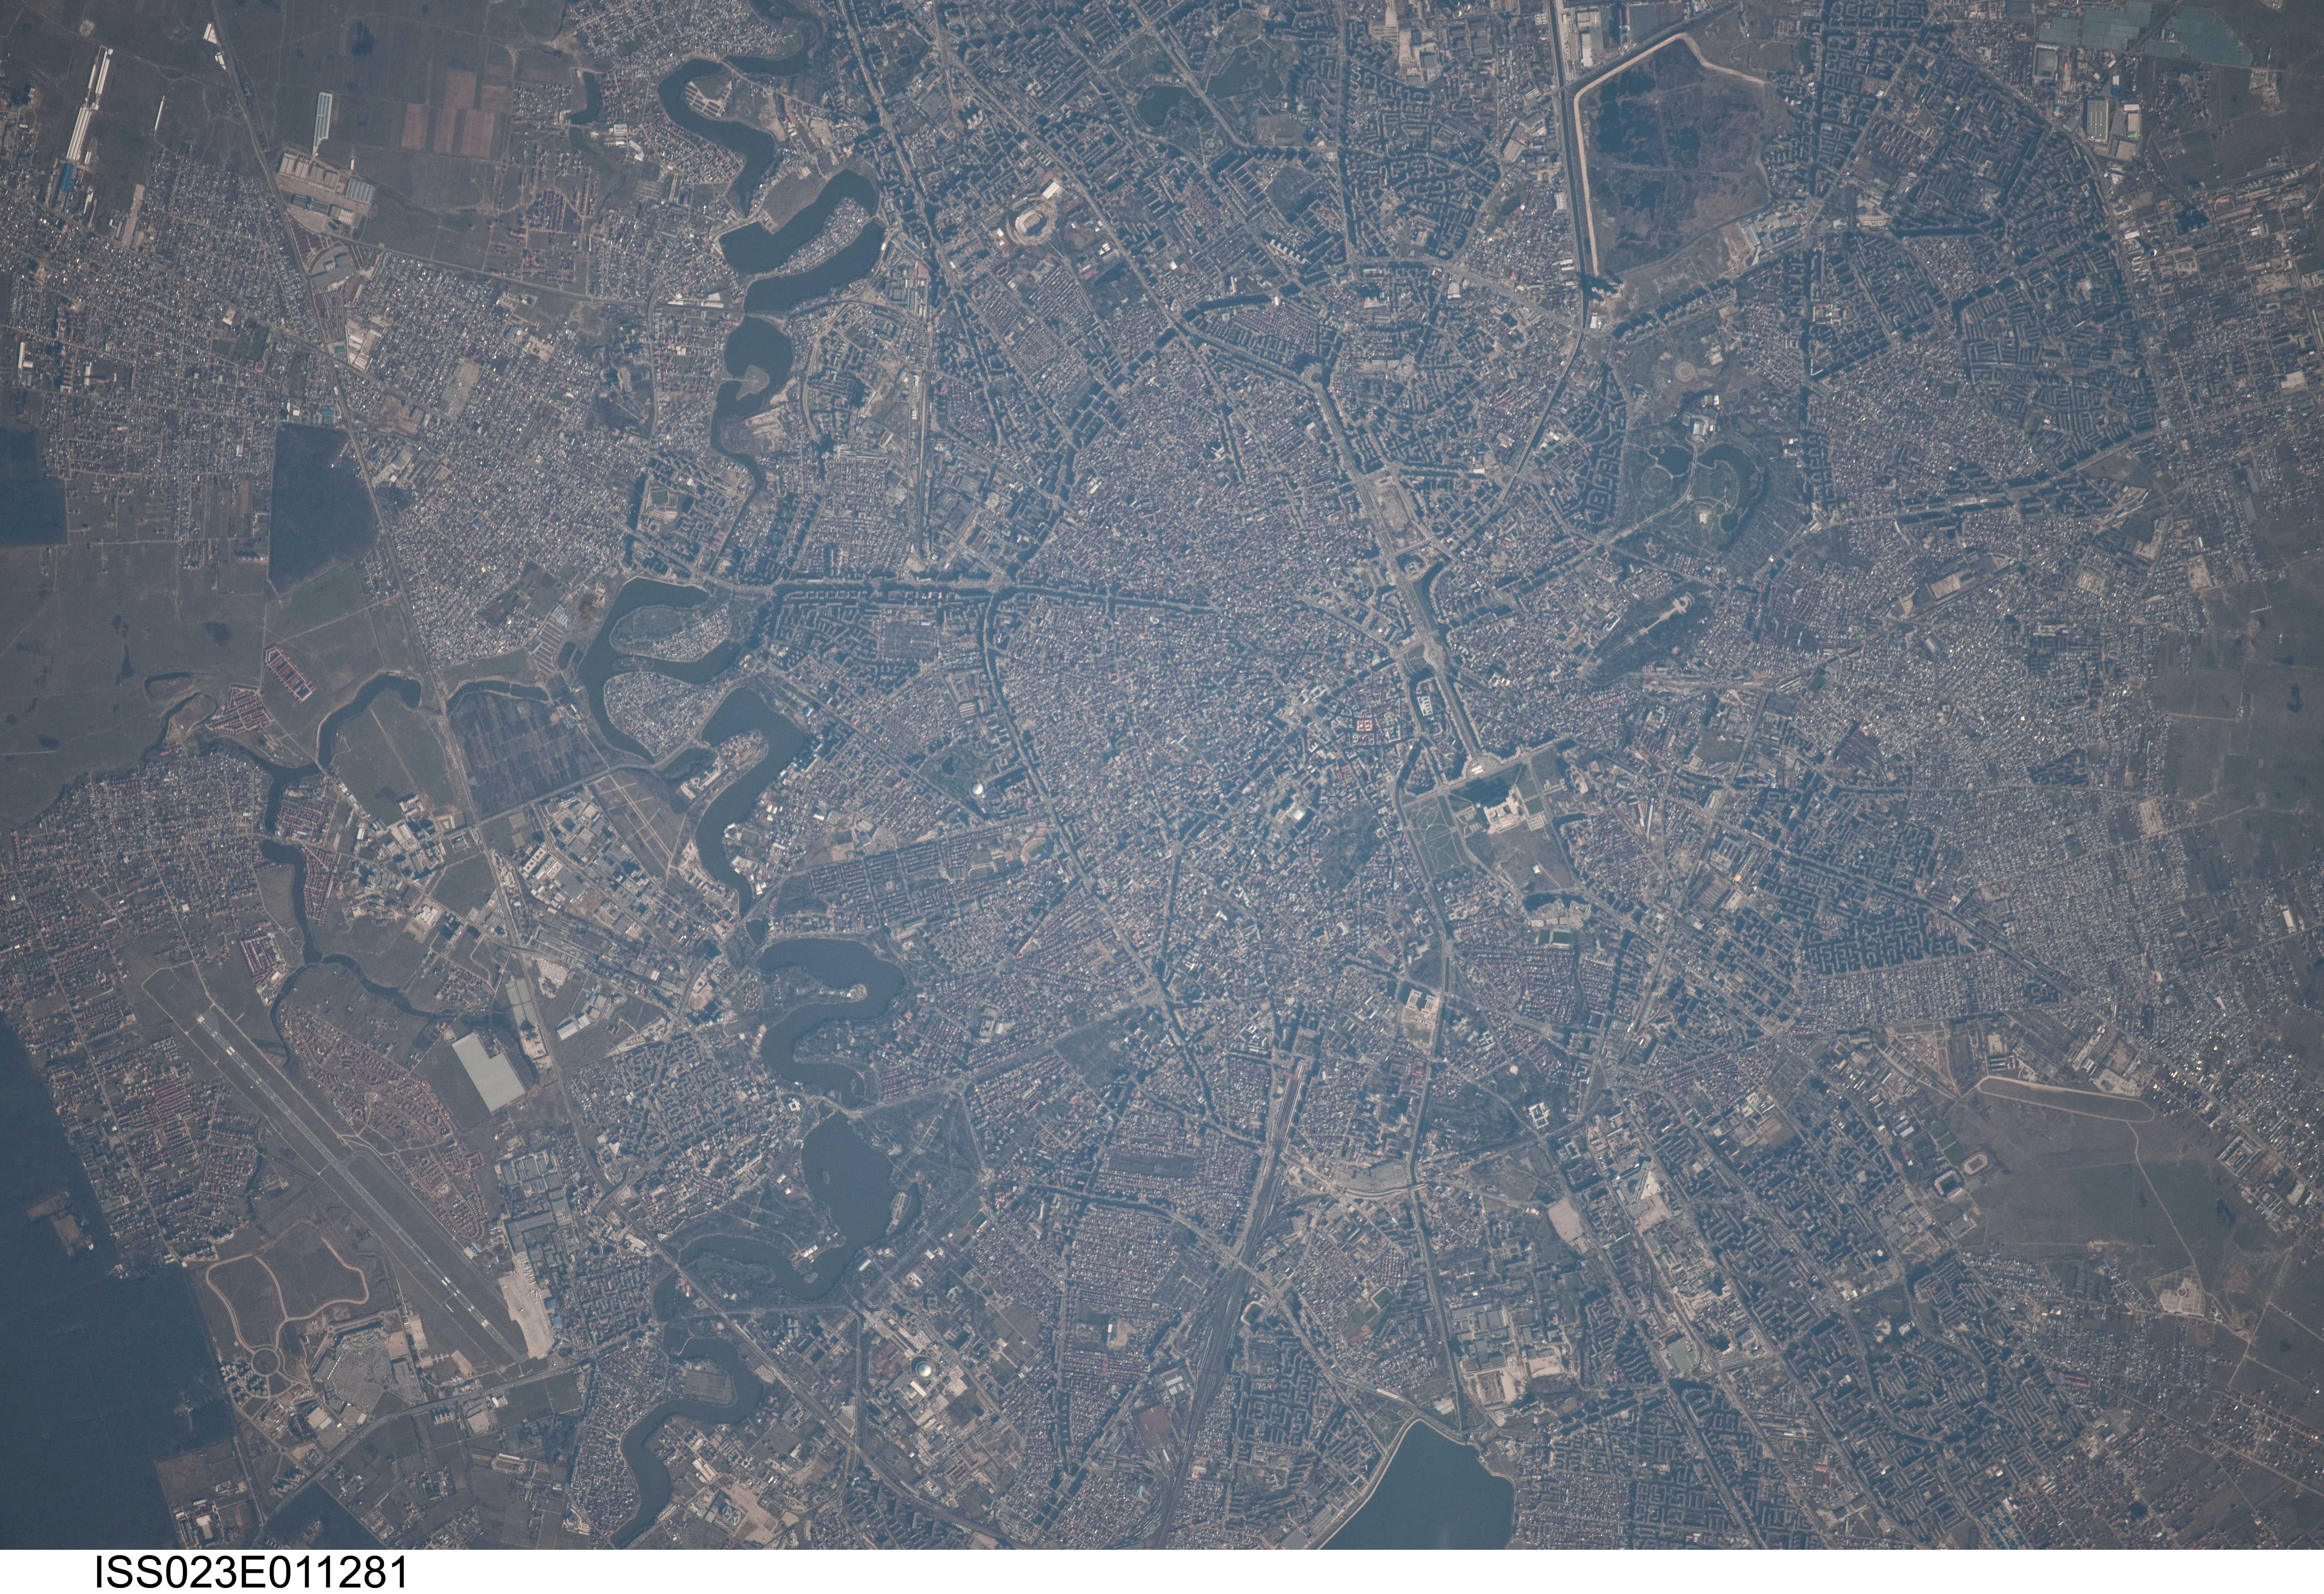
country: ROMANIA
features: BUCHAREST, BUCHAREST BANEASA AIRPORT, LAKES, RIVER, ROADS
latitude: 44.4
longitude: 26.1
